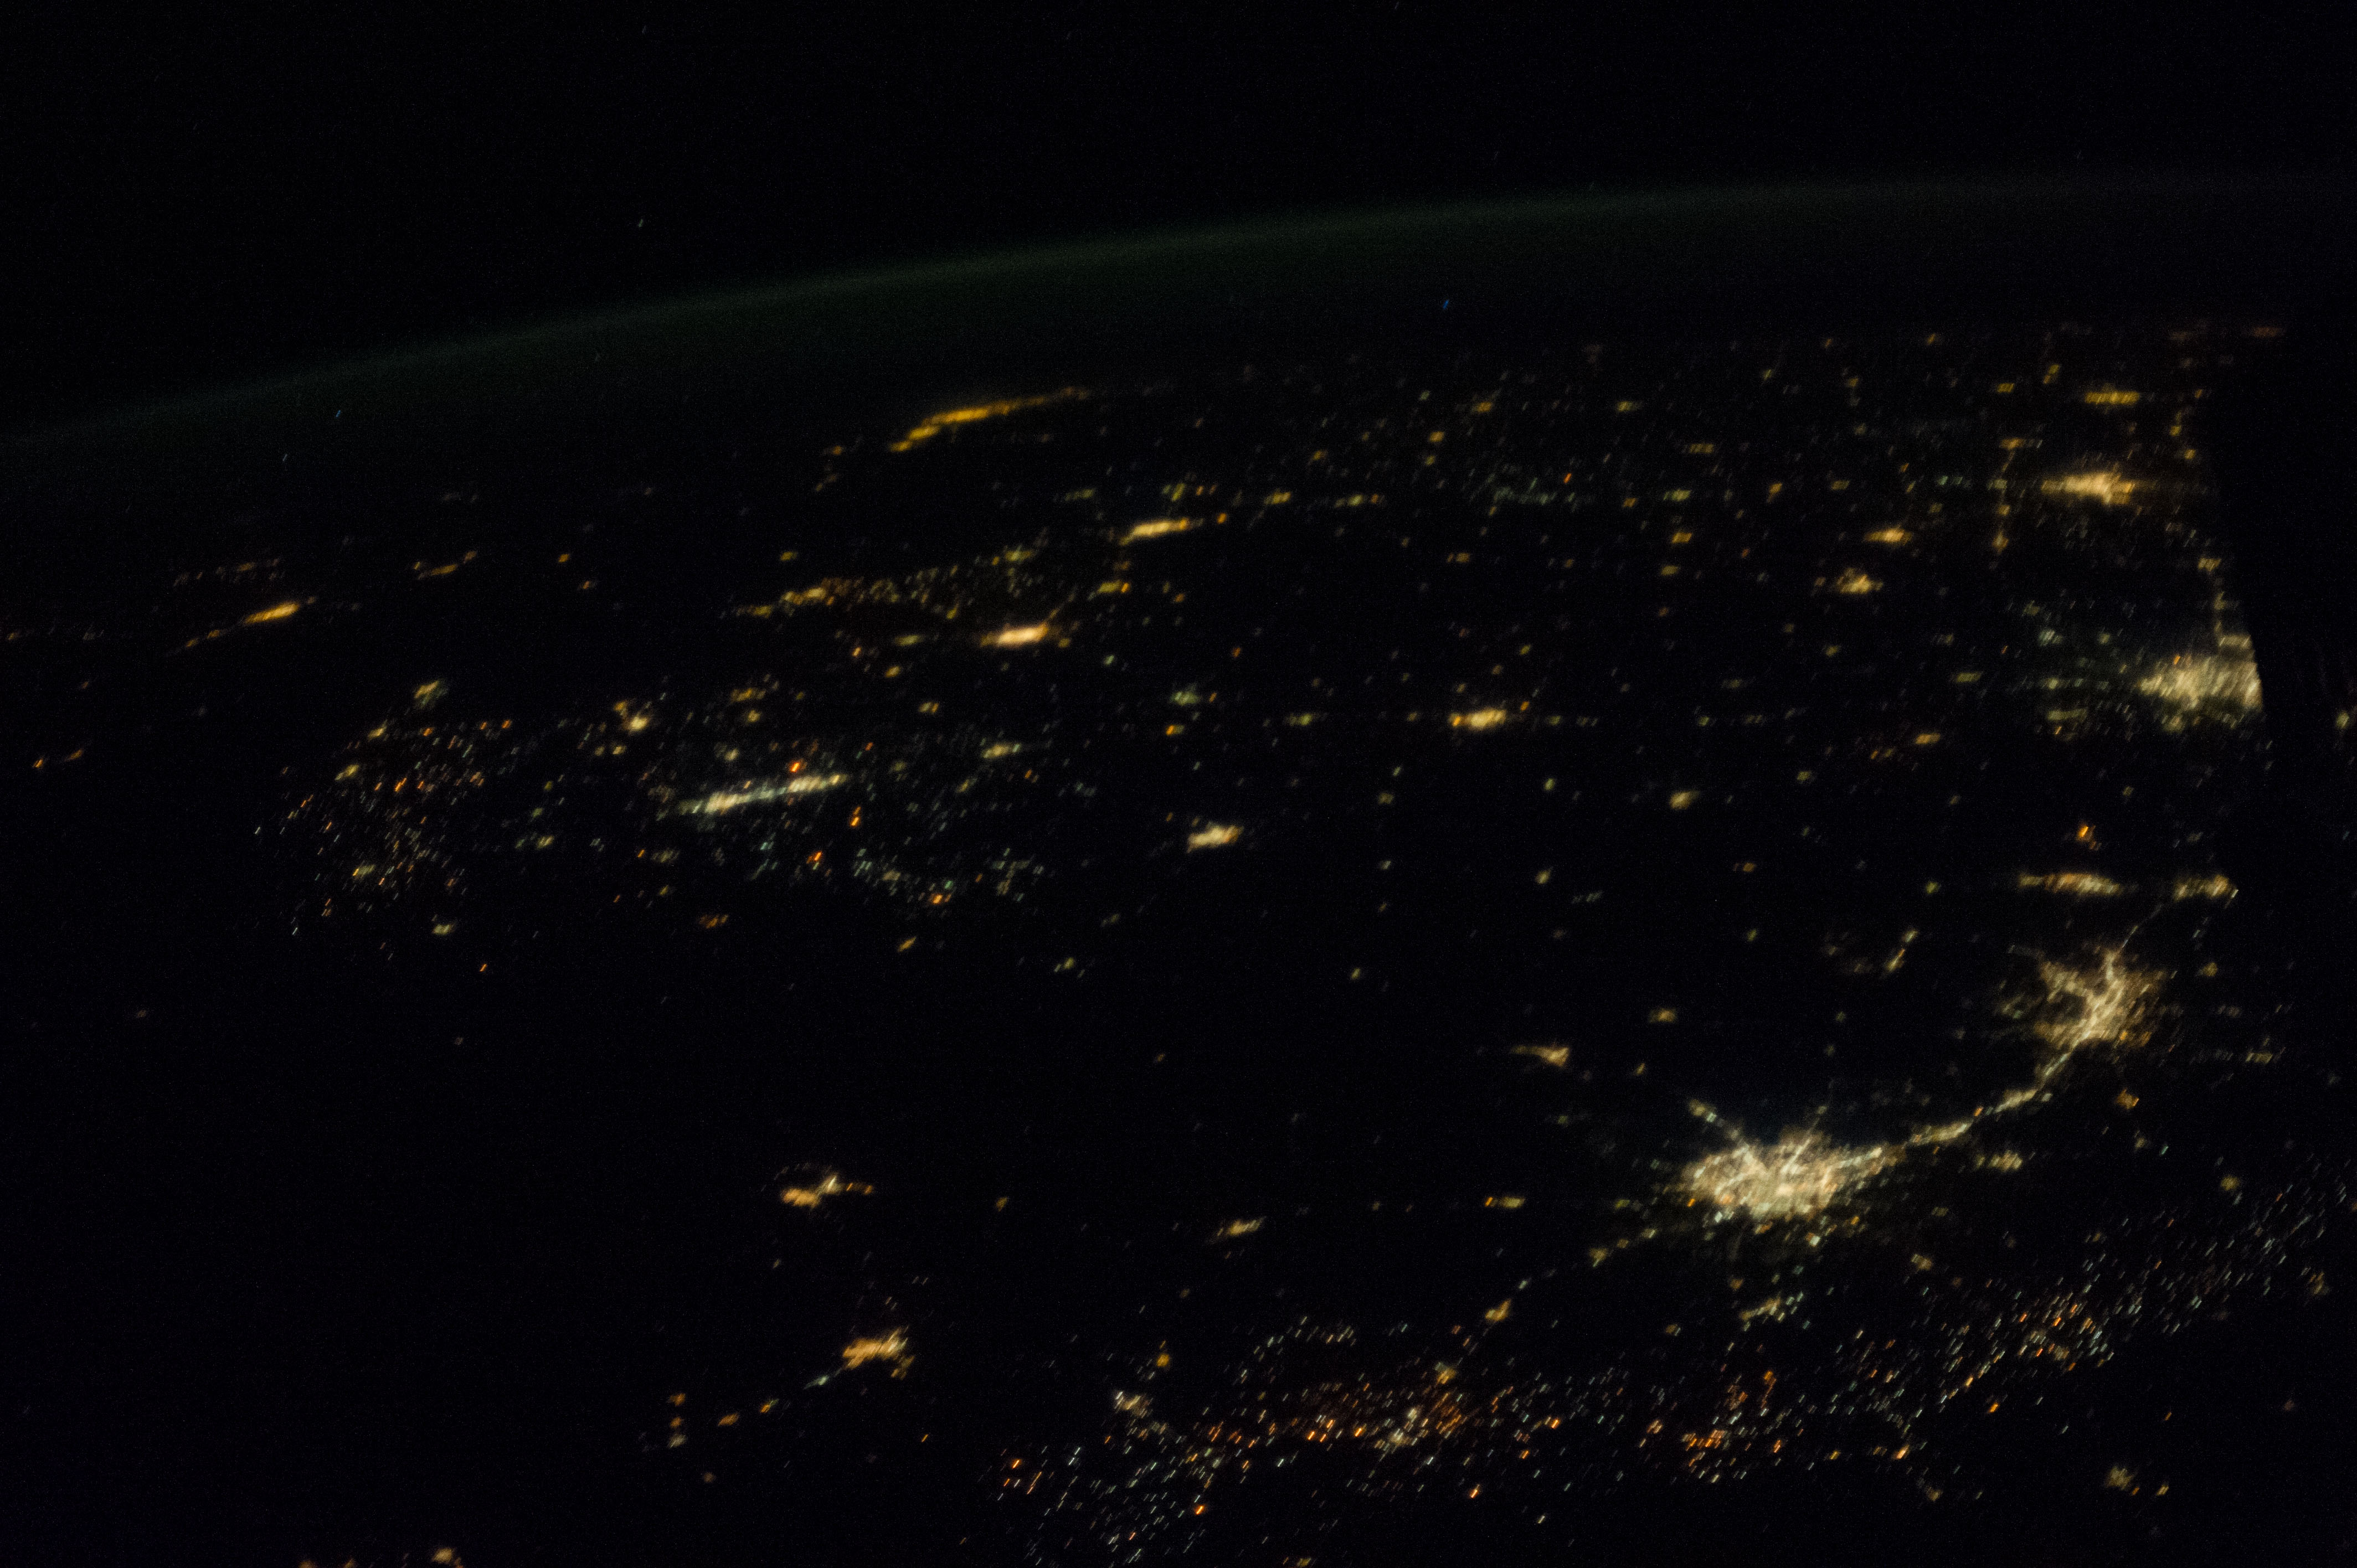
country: USA-TEXAS
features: PAN- SAN ANTONIO AT NIGHT, AUSTIN, MIDLAND, ODESSA, SAN ANGELO
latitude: 30.5
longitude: -100.0
